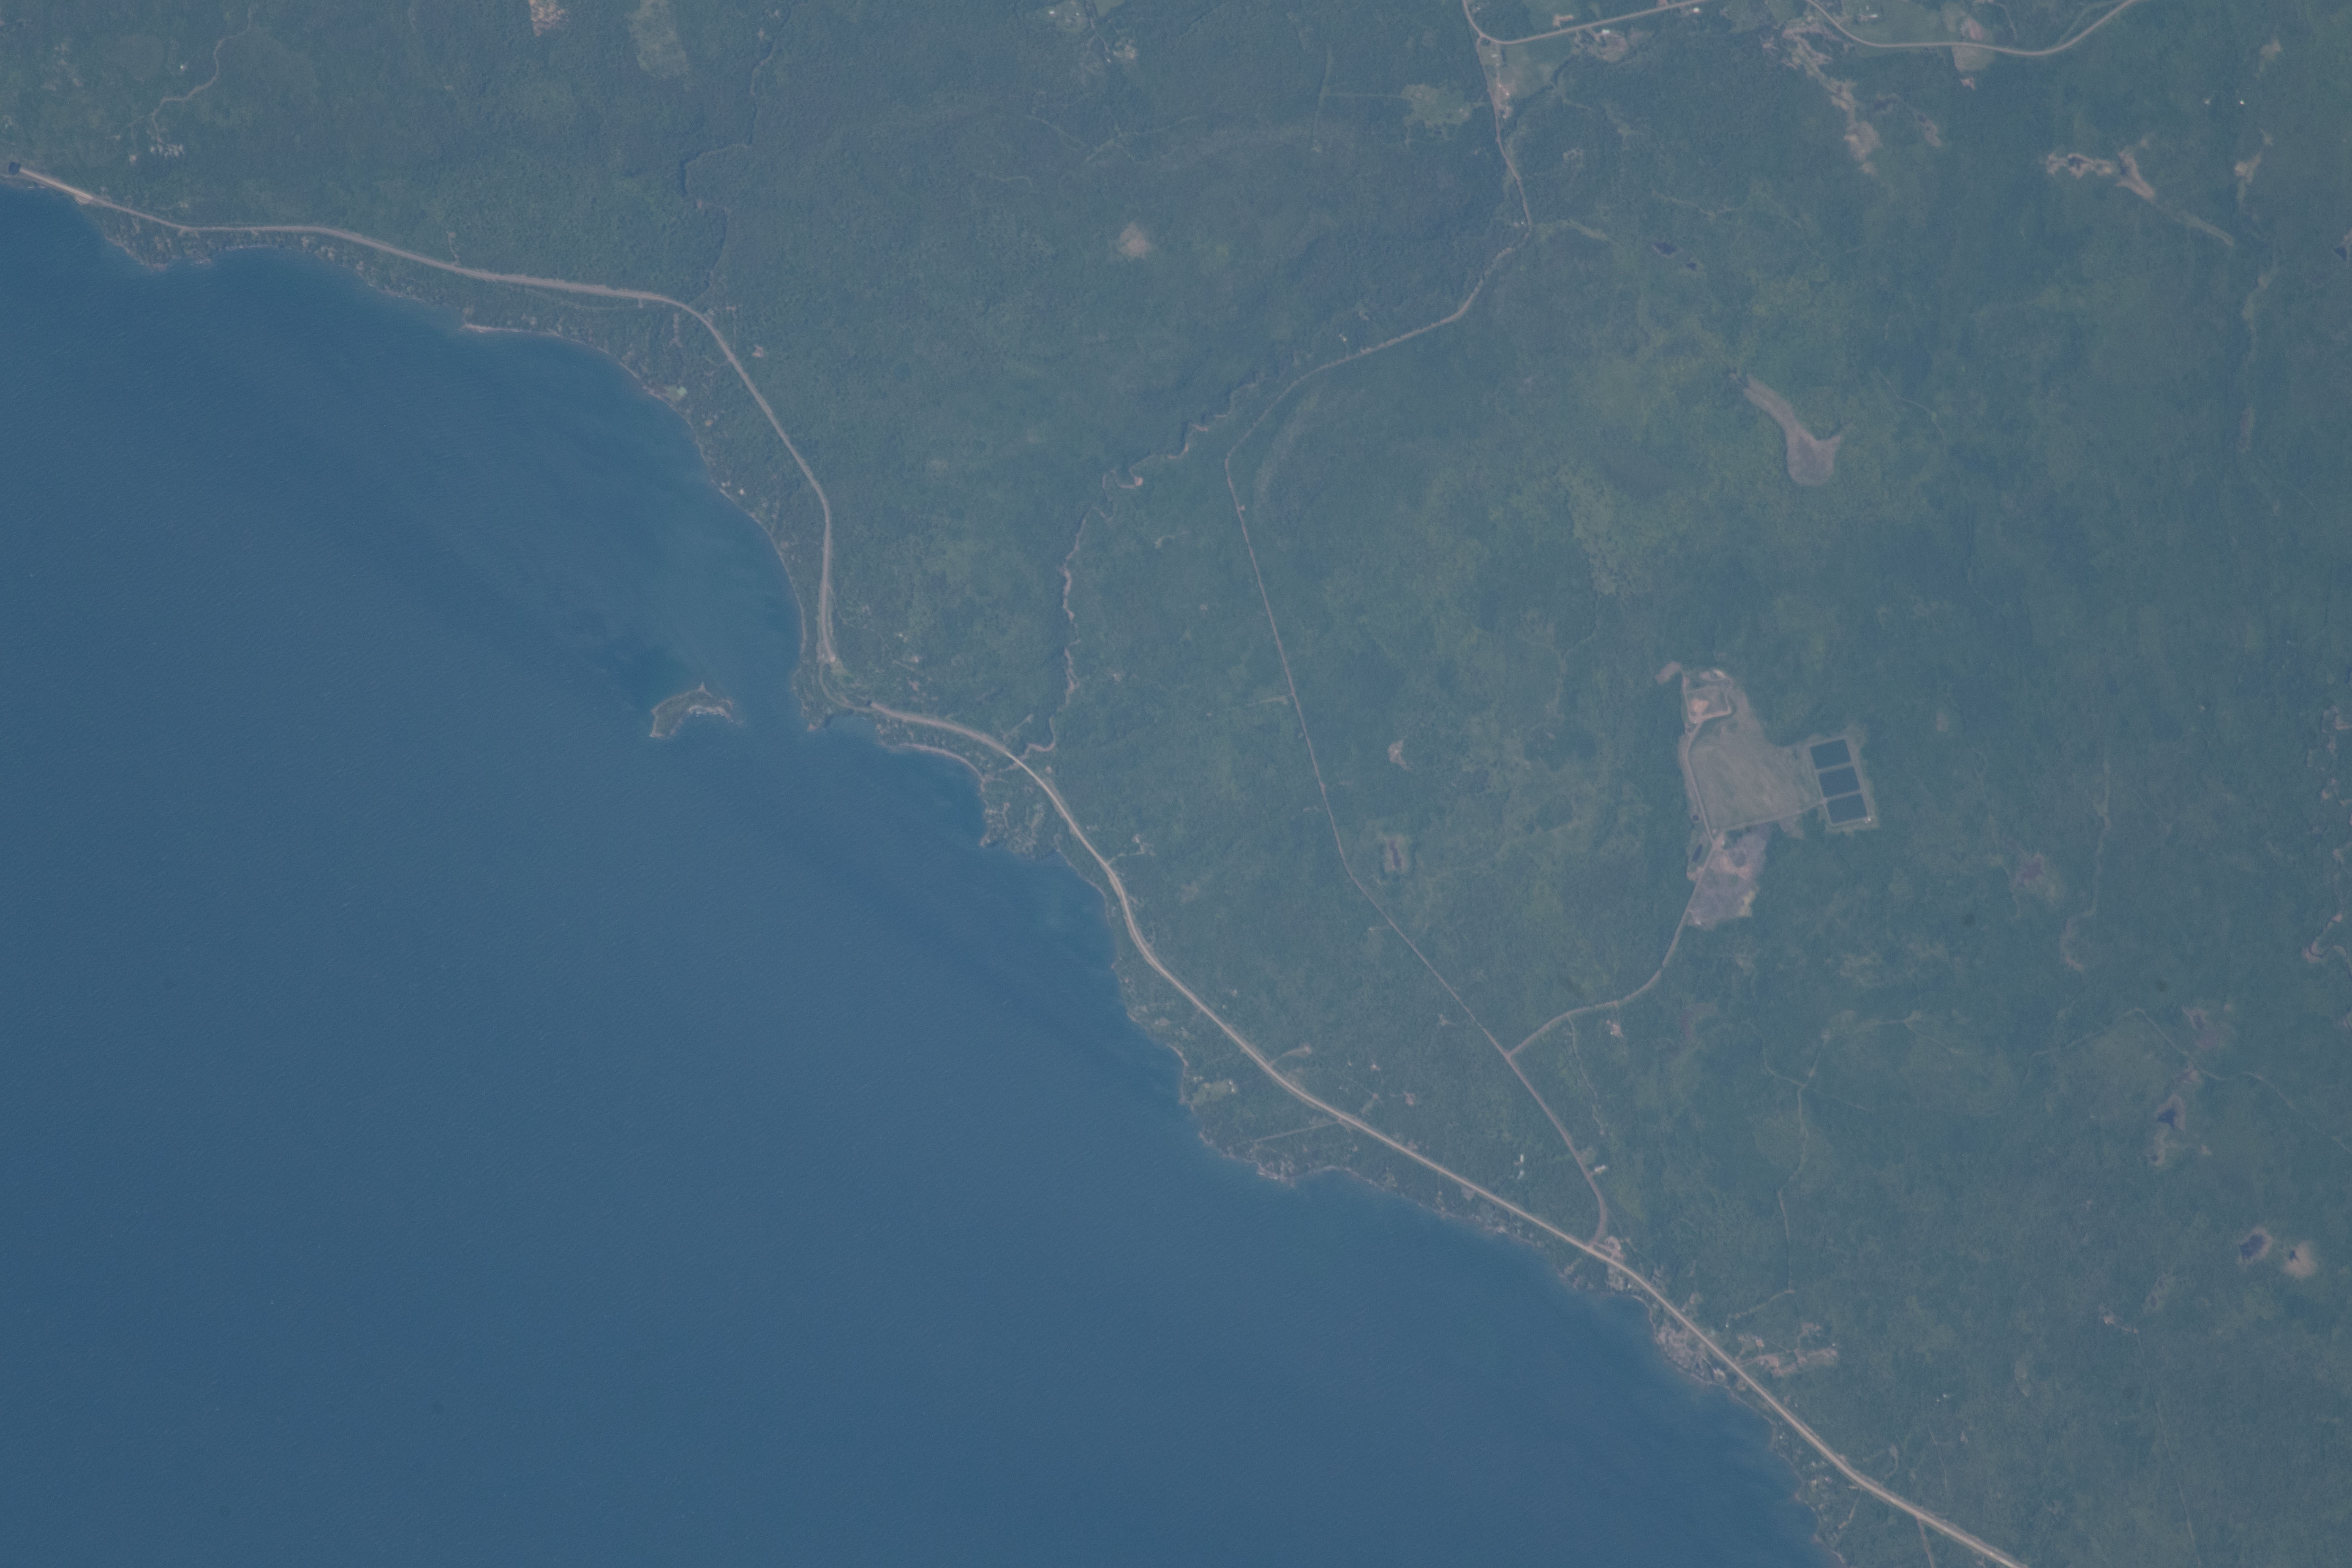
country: USA-MINNESOTA
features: CASTLE DANGER - ENCOMPMENT ISLAND
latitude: 47.1
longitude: -91.5
